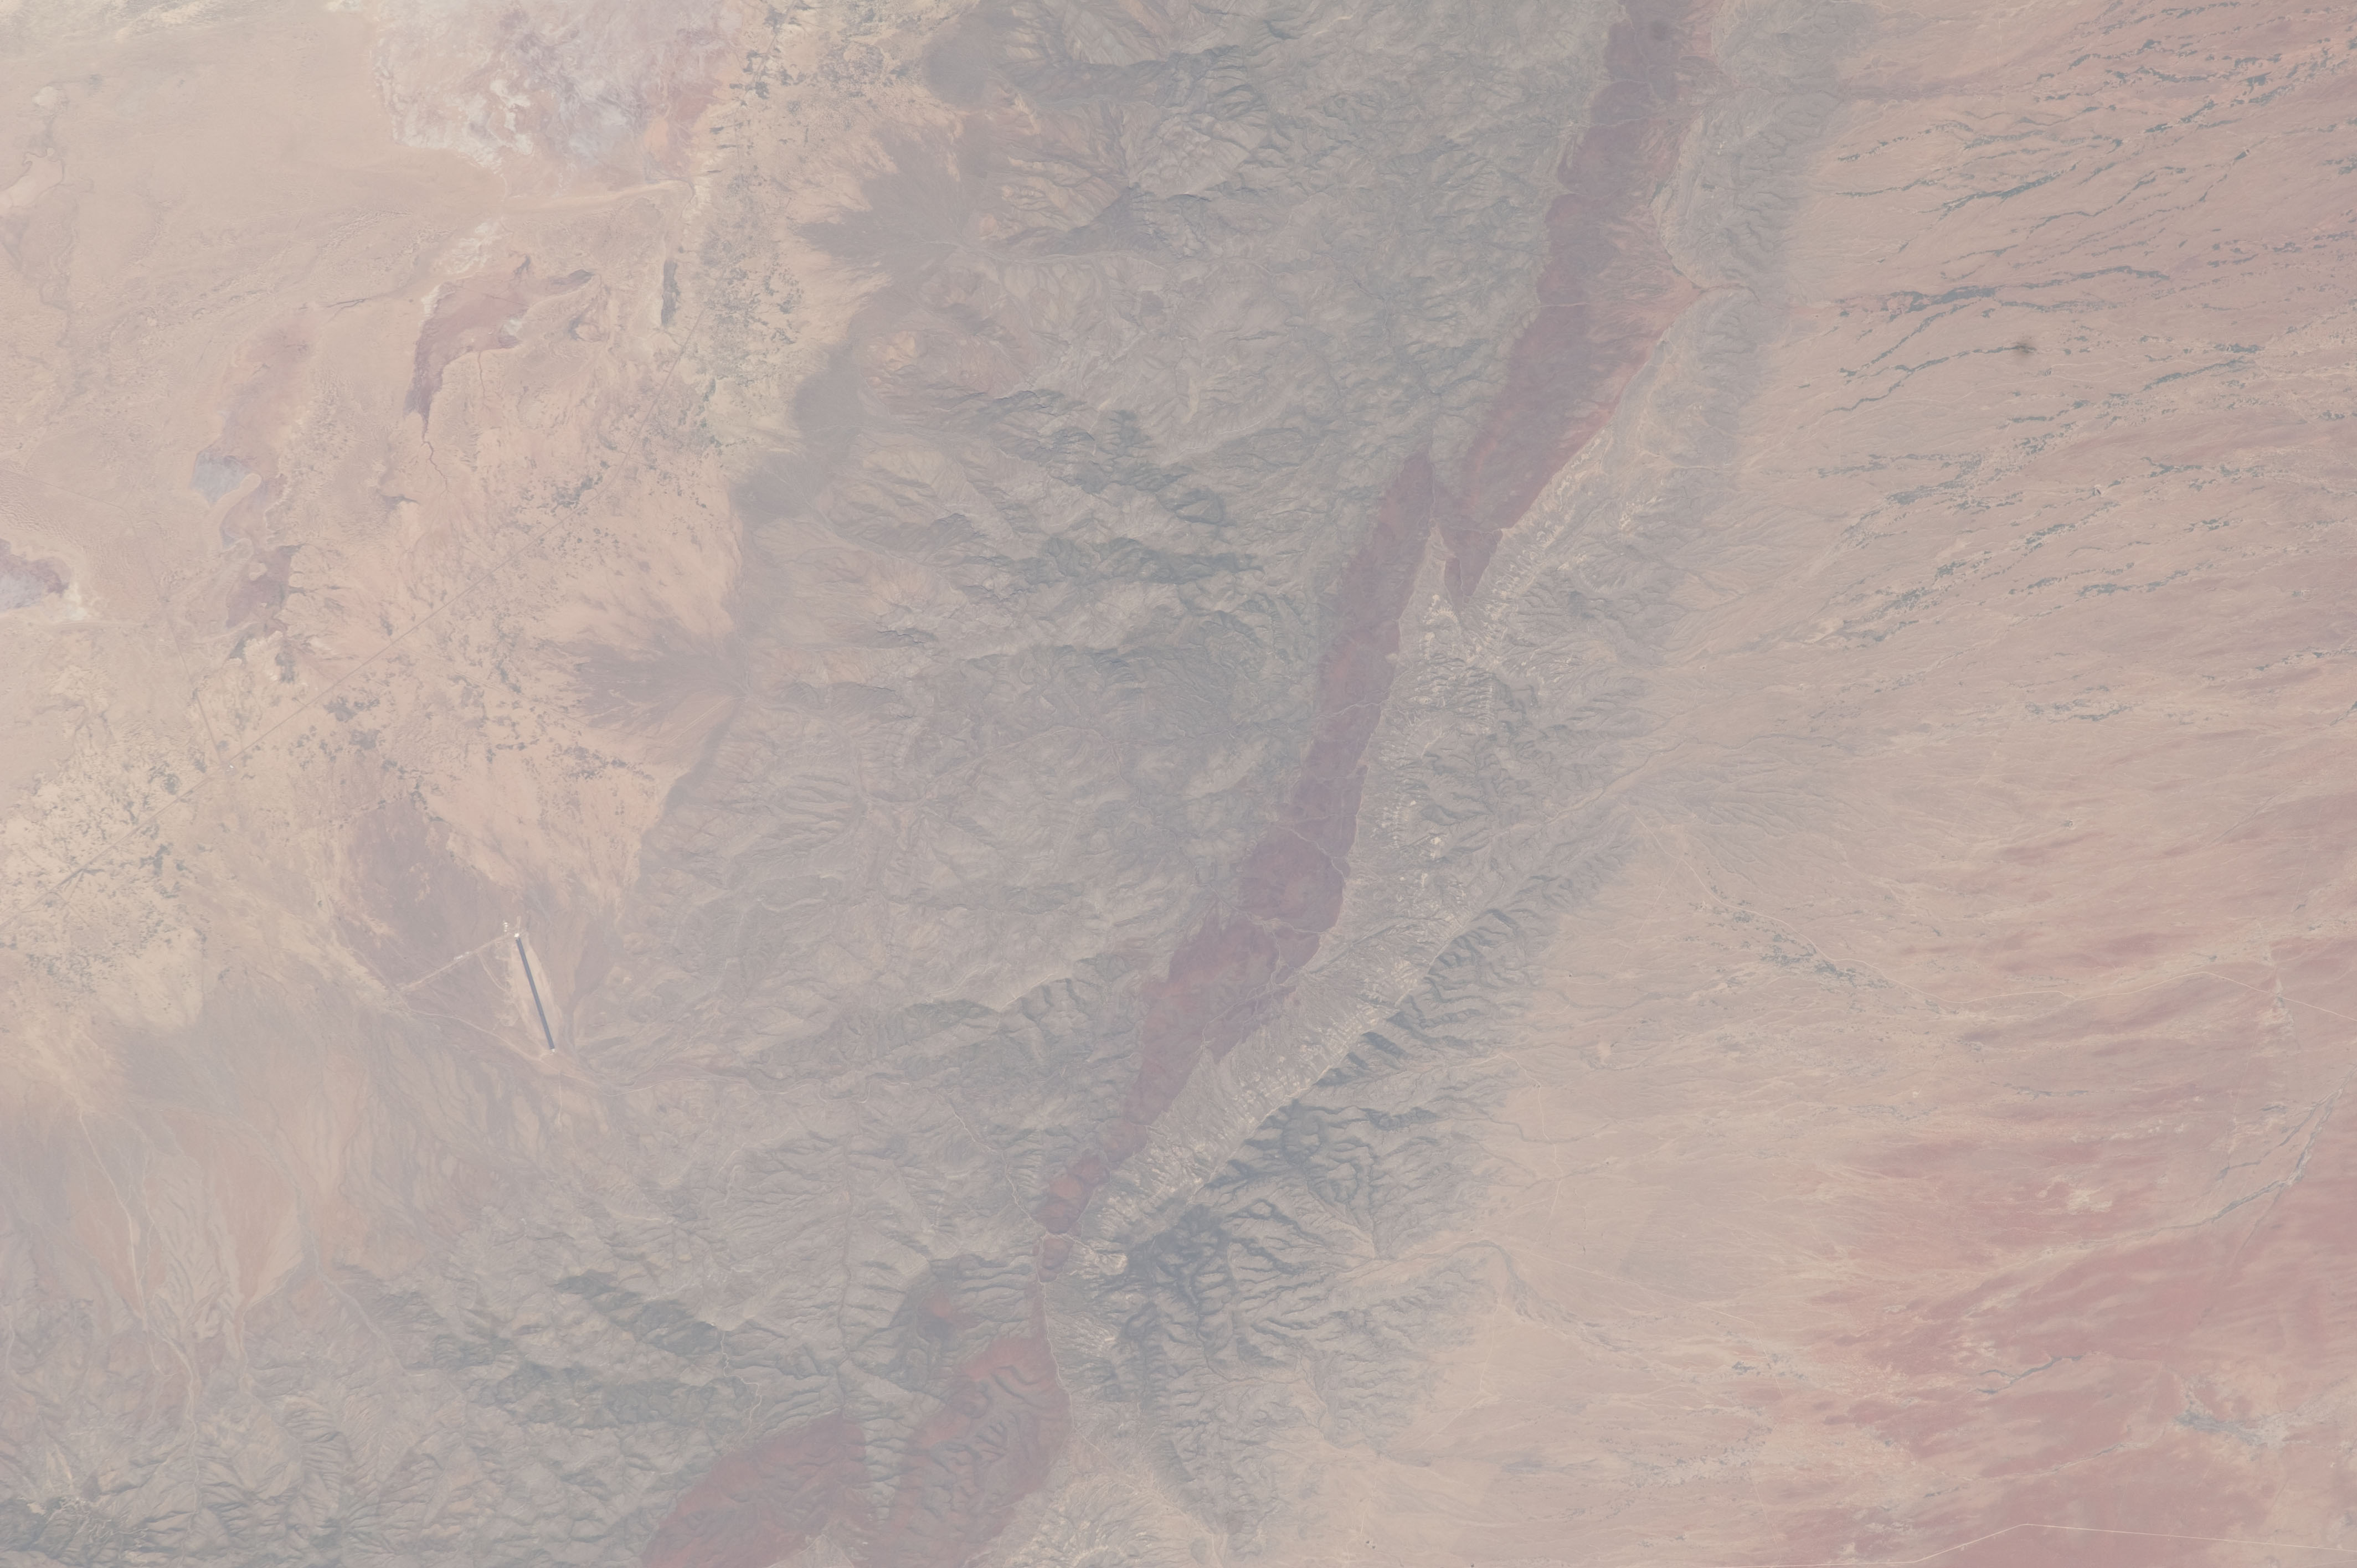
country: USA-NEW MEXICO
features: WHITE SANDS MISSLE RANGE, SAN ANDRES MTS.
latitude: 33.0
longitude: -106.8
